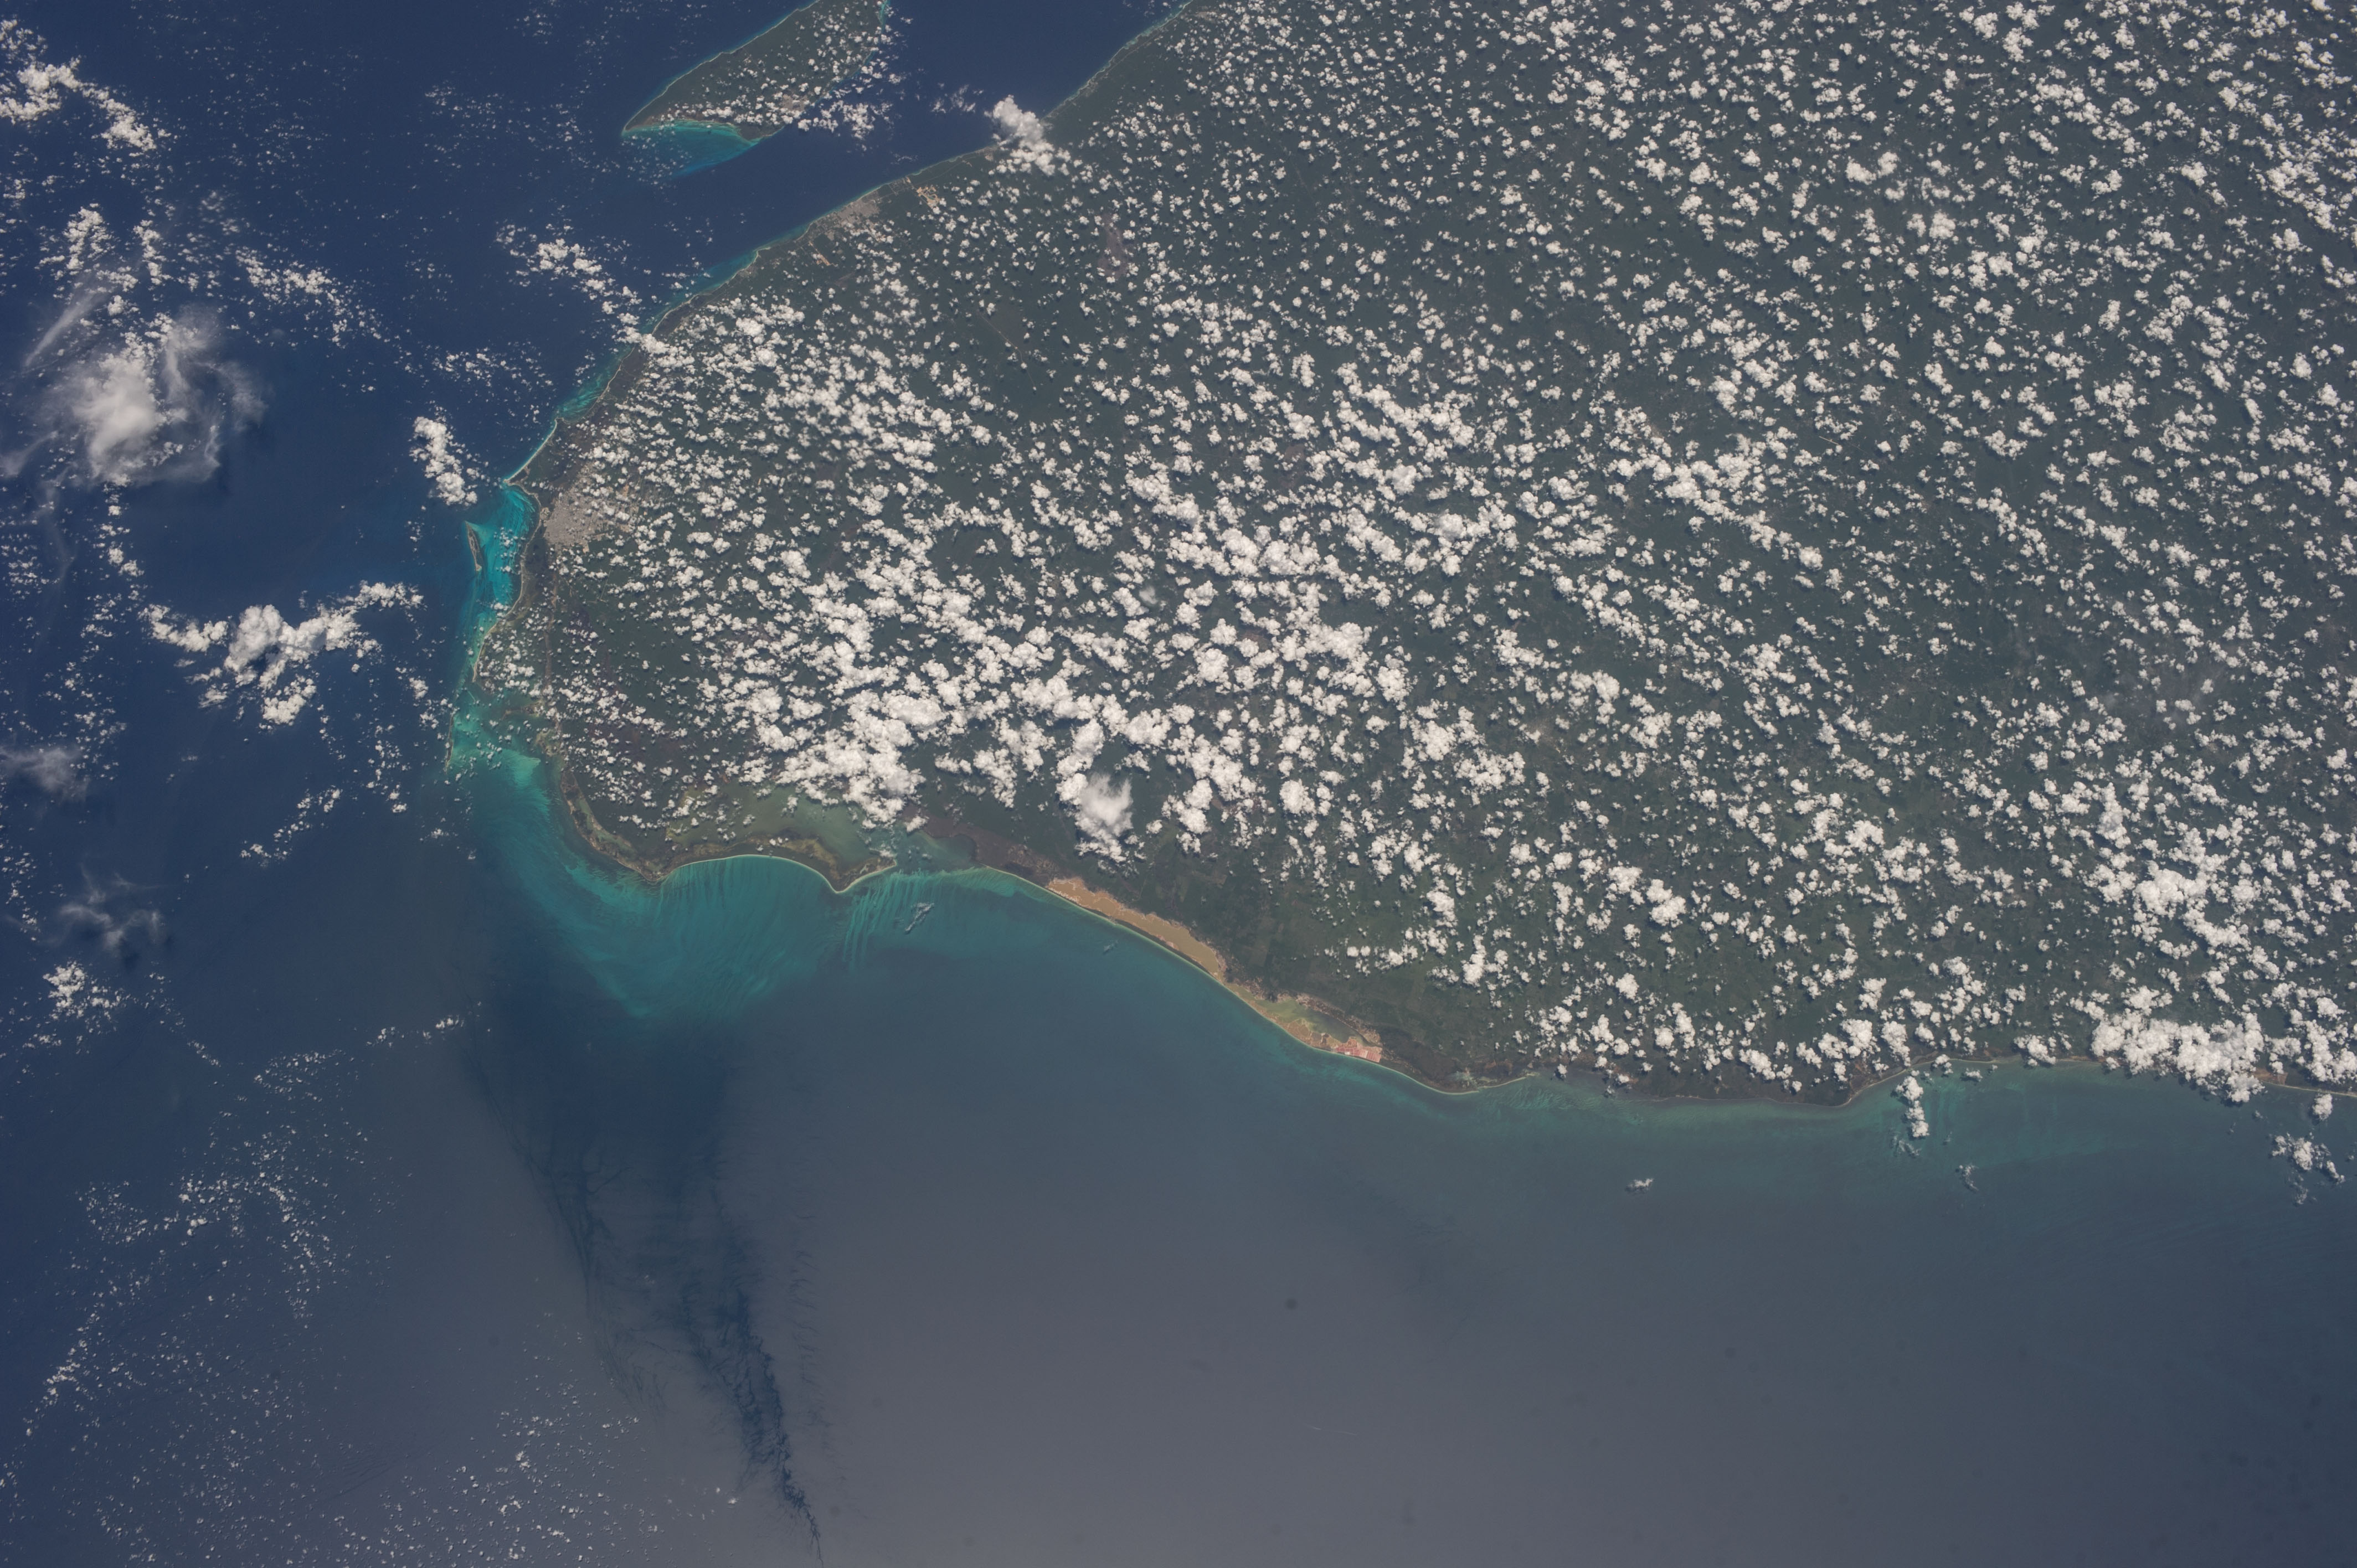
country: MEXICO
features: YUCATAN,CANCUN,YUCATAN PENNISULA,MERIDA
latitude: 21.0
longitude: -88.0
